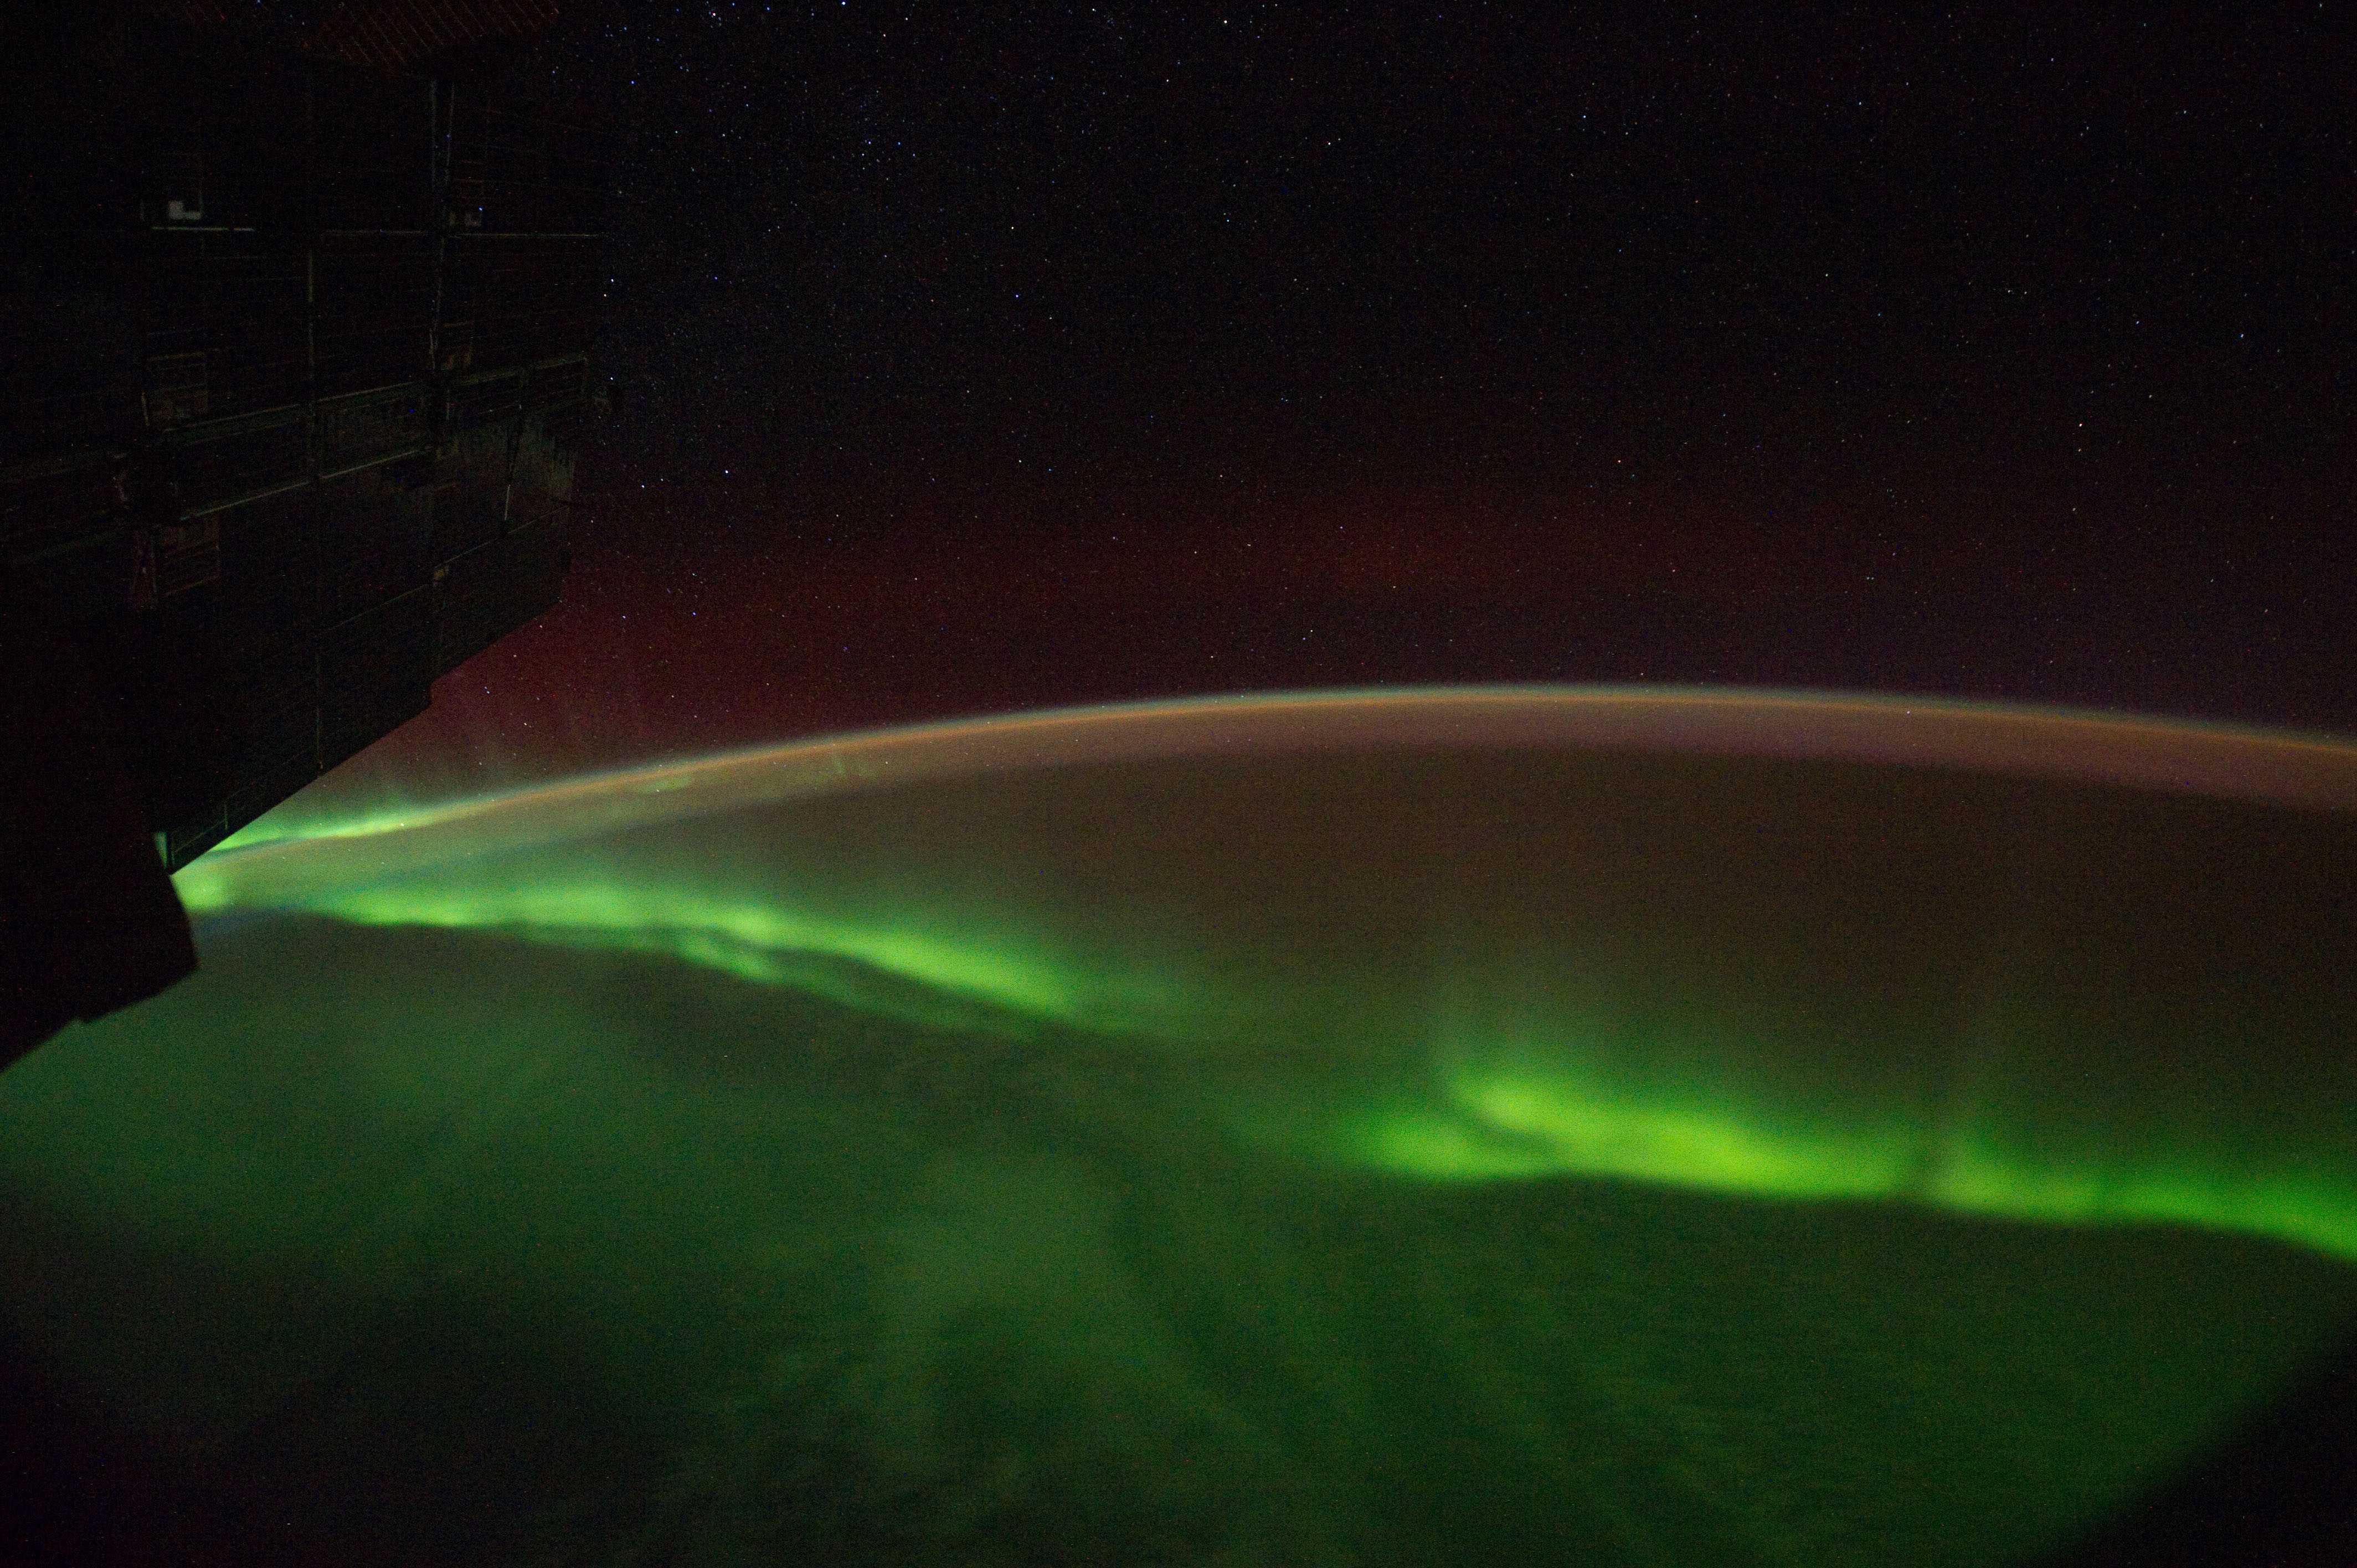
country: AURORA
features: AURORA AUSTRALIS, AIRGLOW, SOUTHEASTERN INDIAN OCEAN
